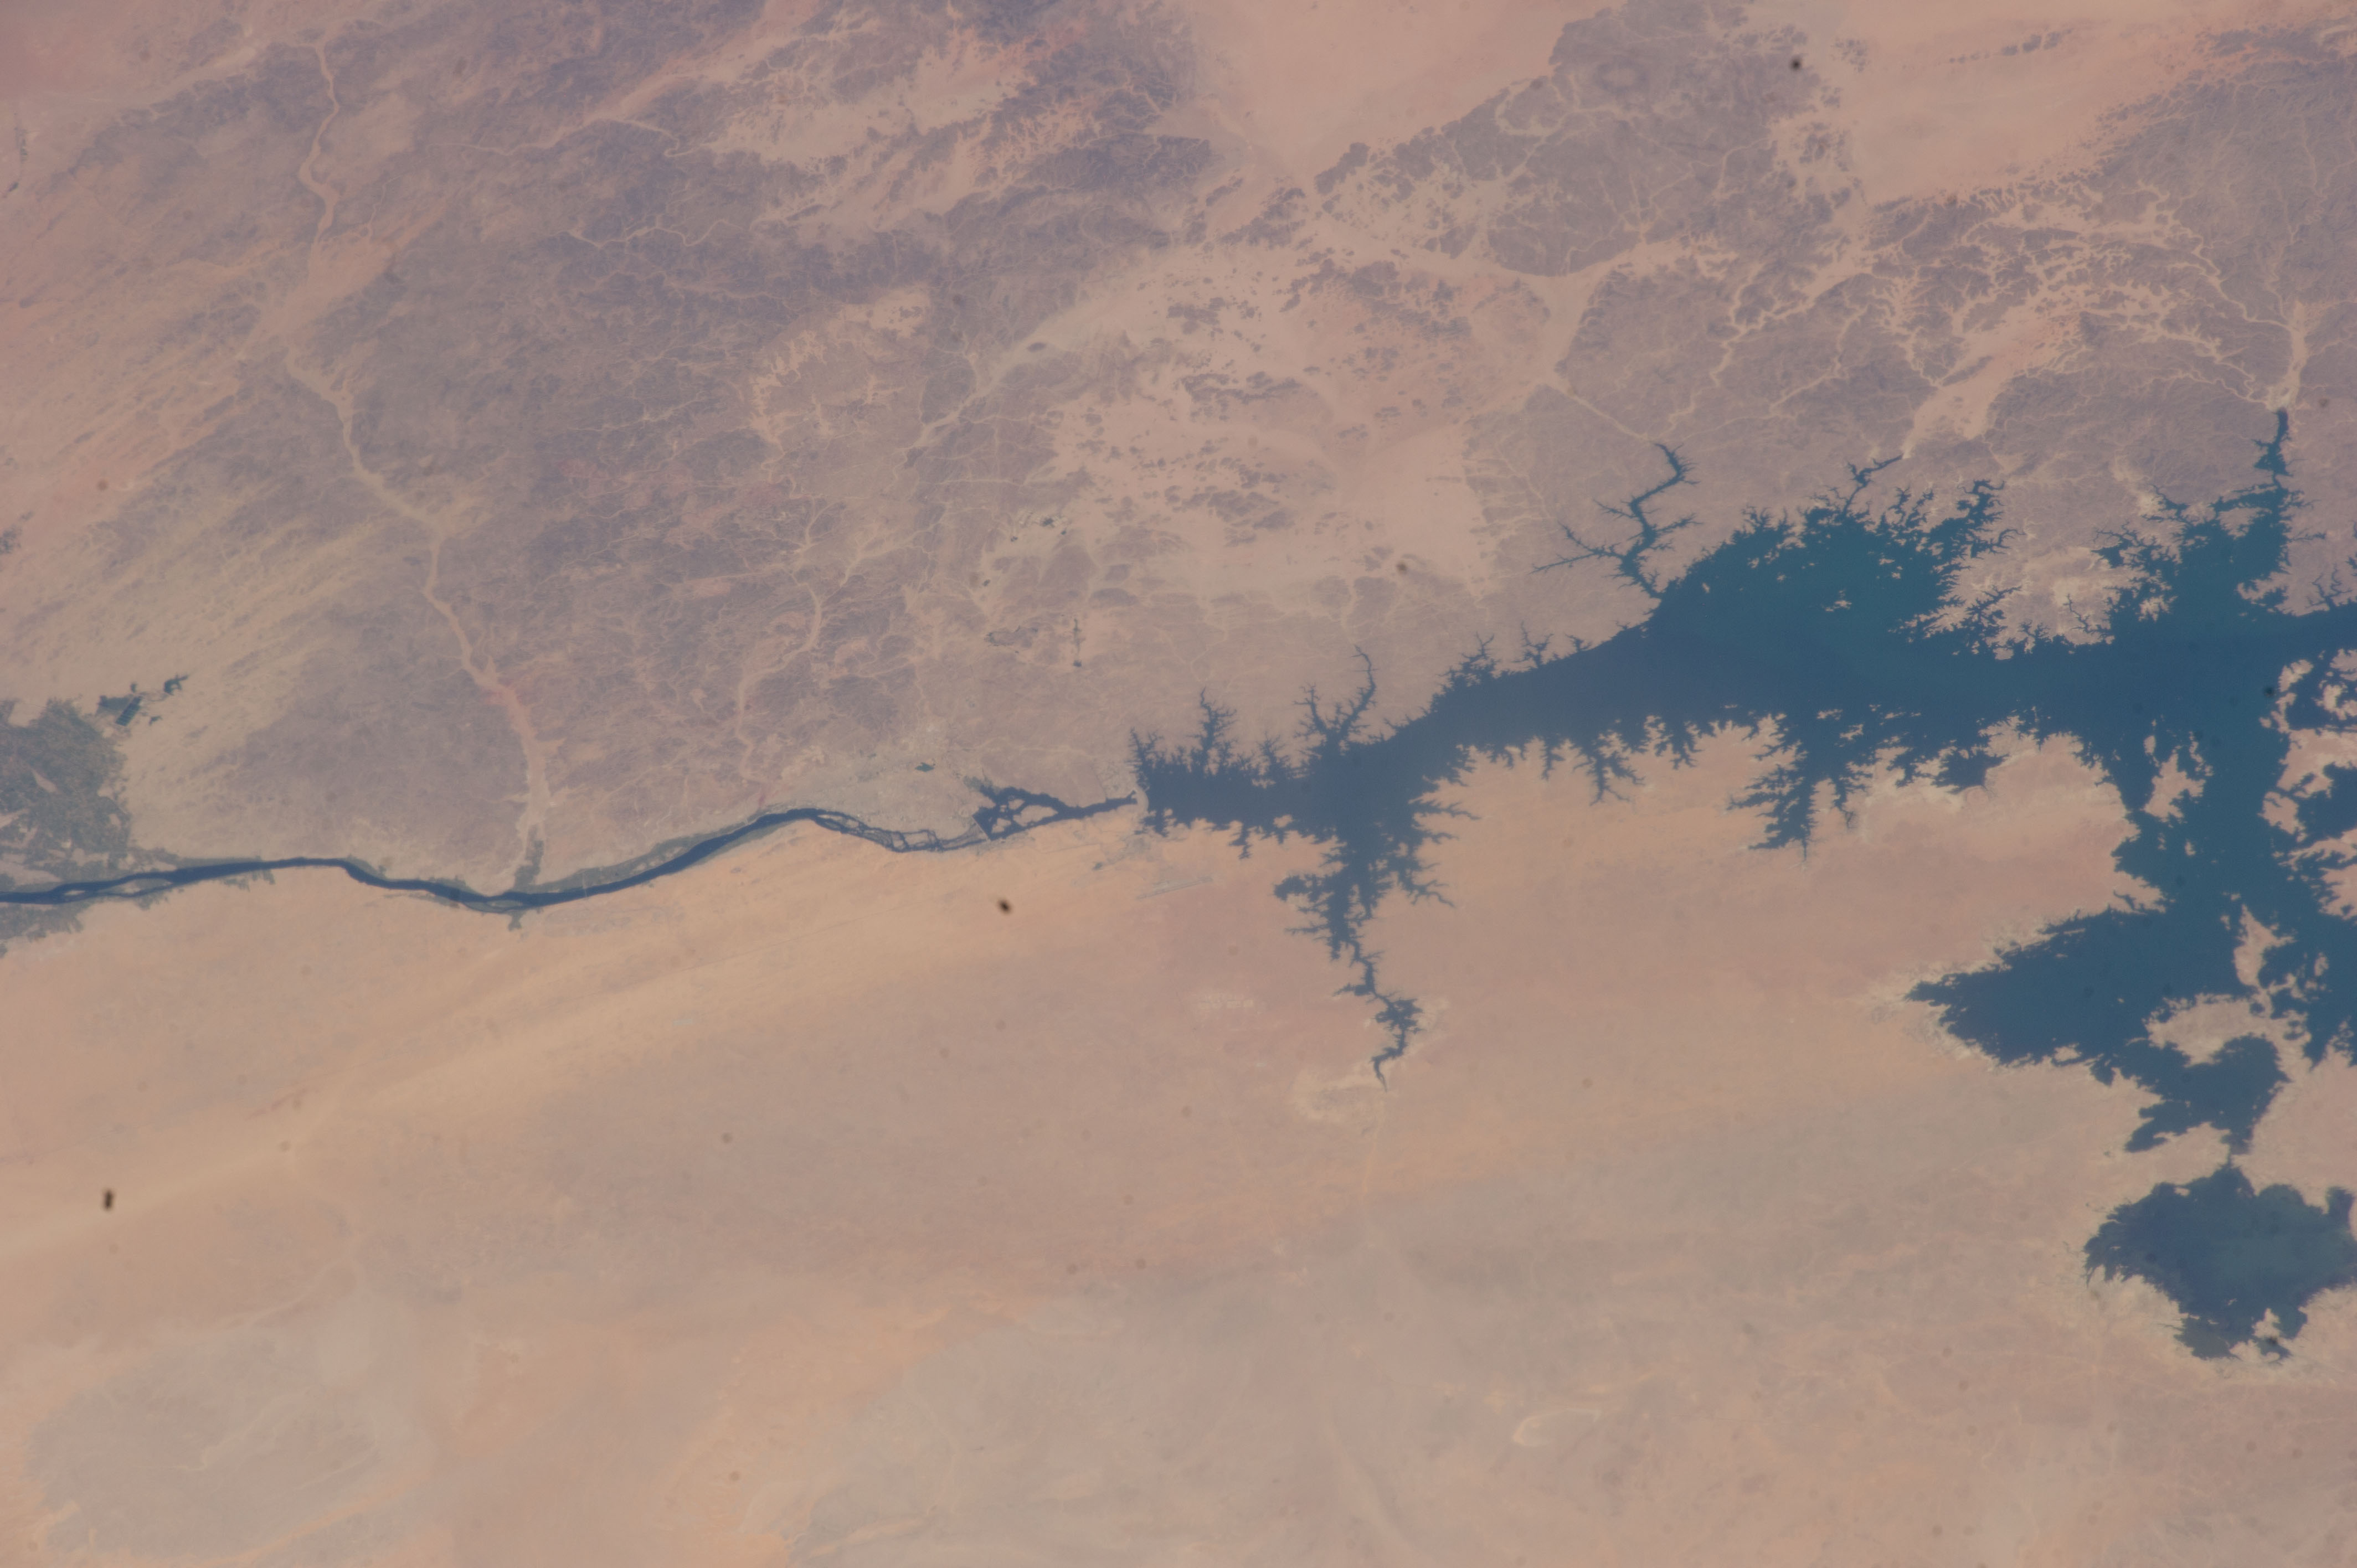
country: EGYPT
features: LAKE NASSER, DESERT, MOUNTAINS
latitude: 23.9
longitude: 32.9
